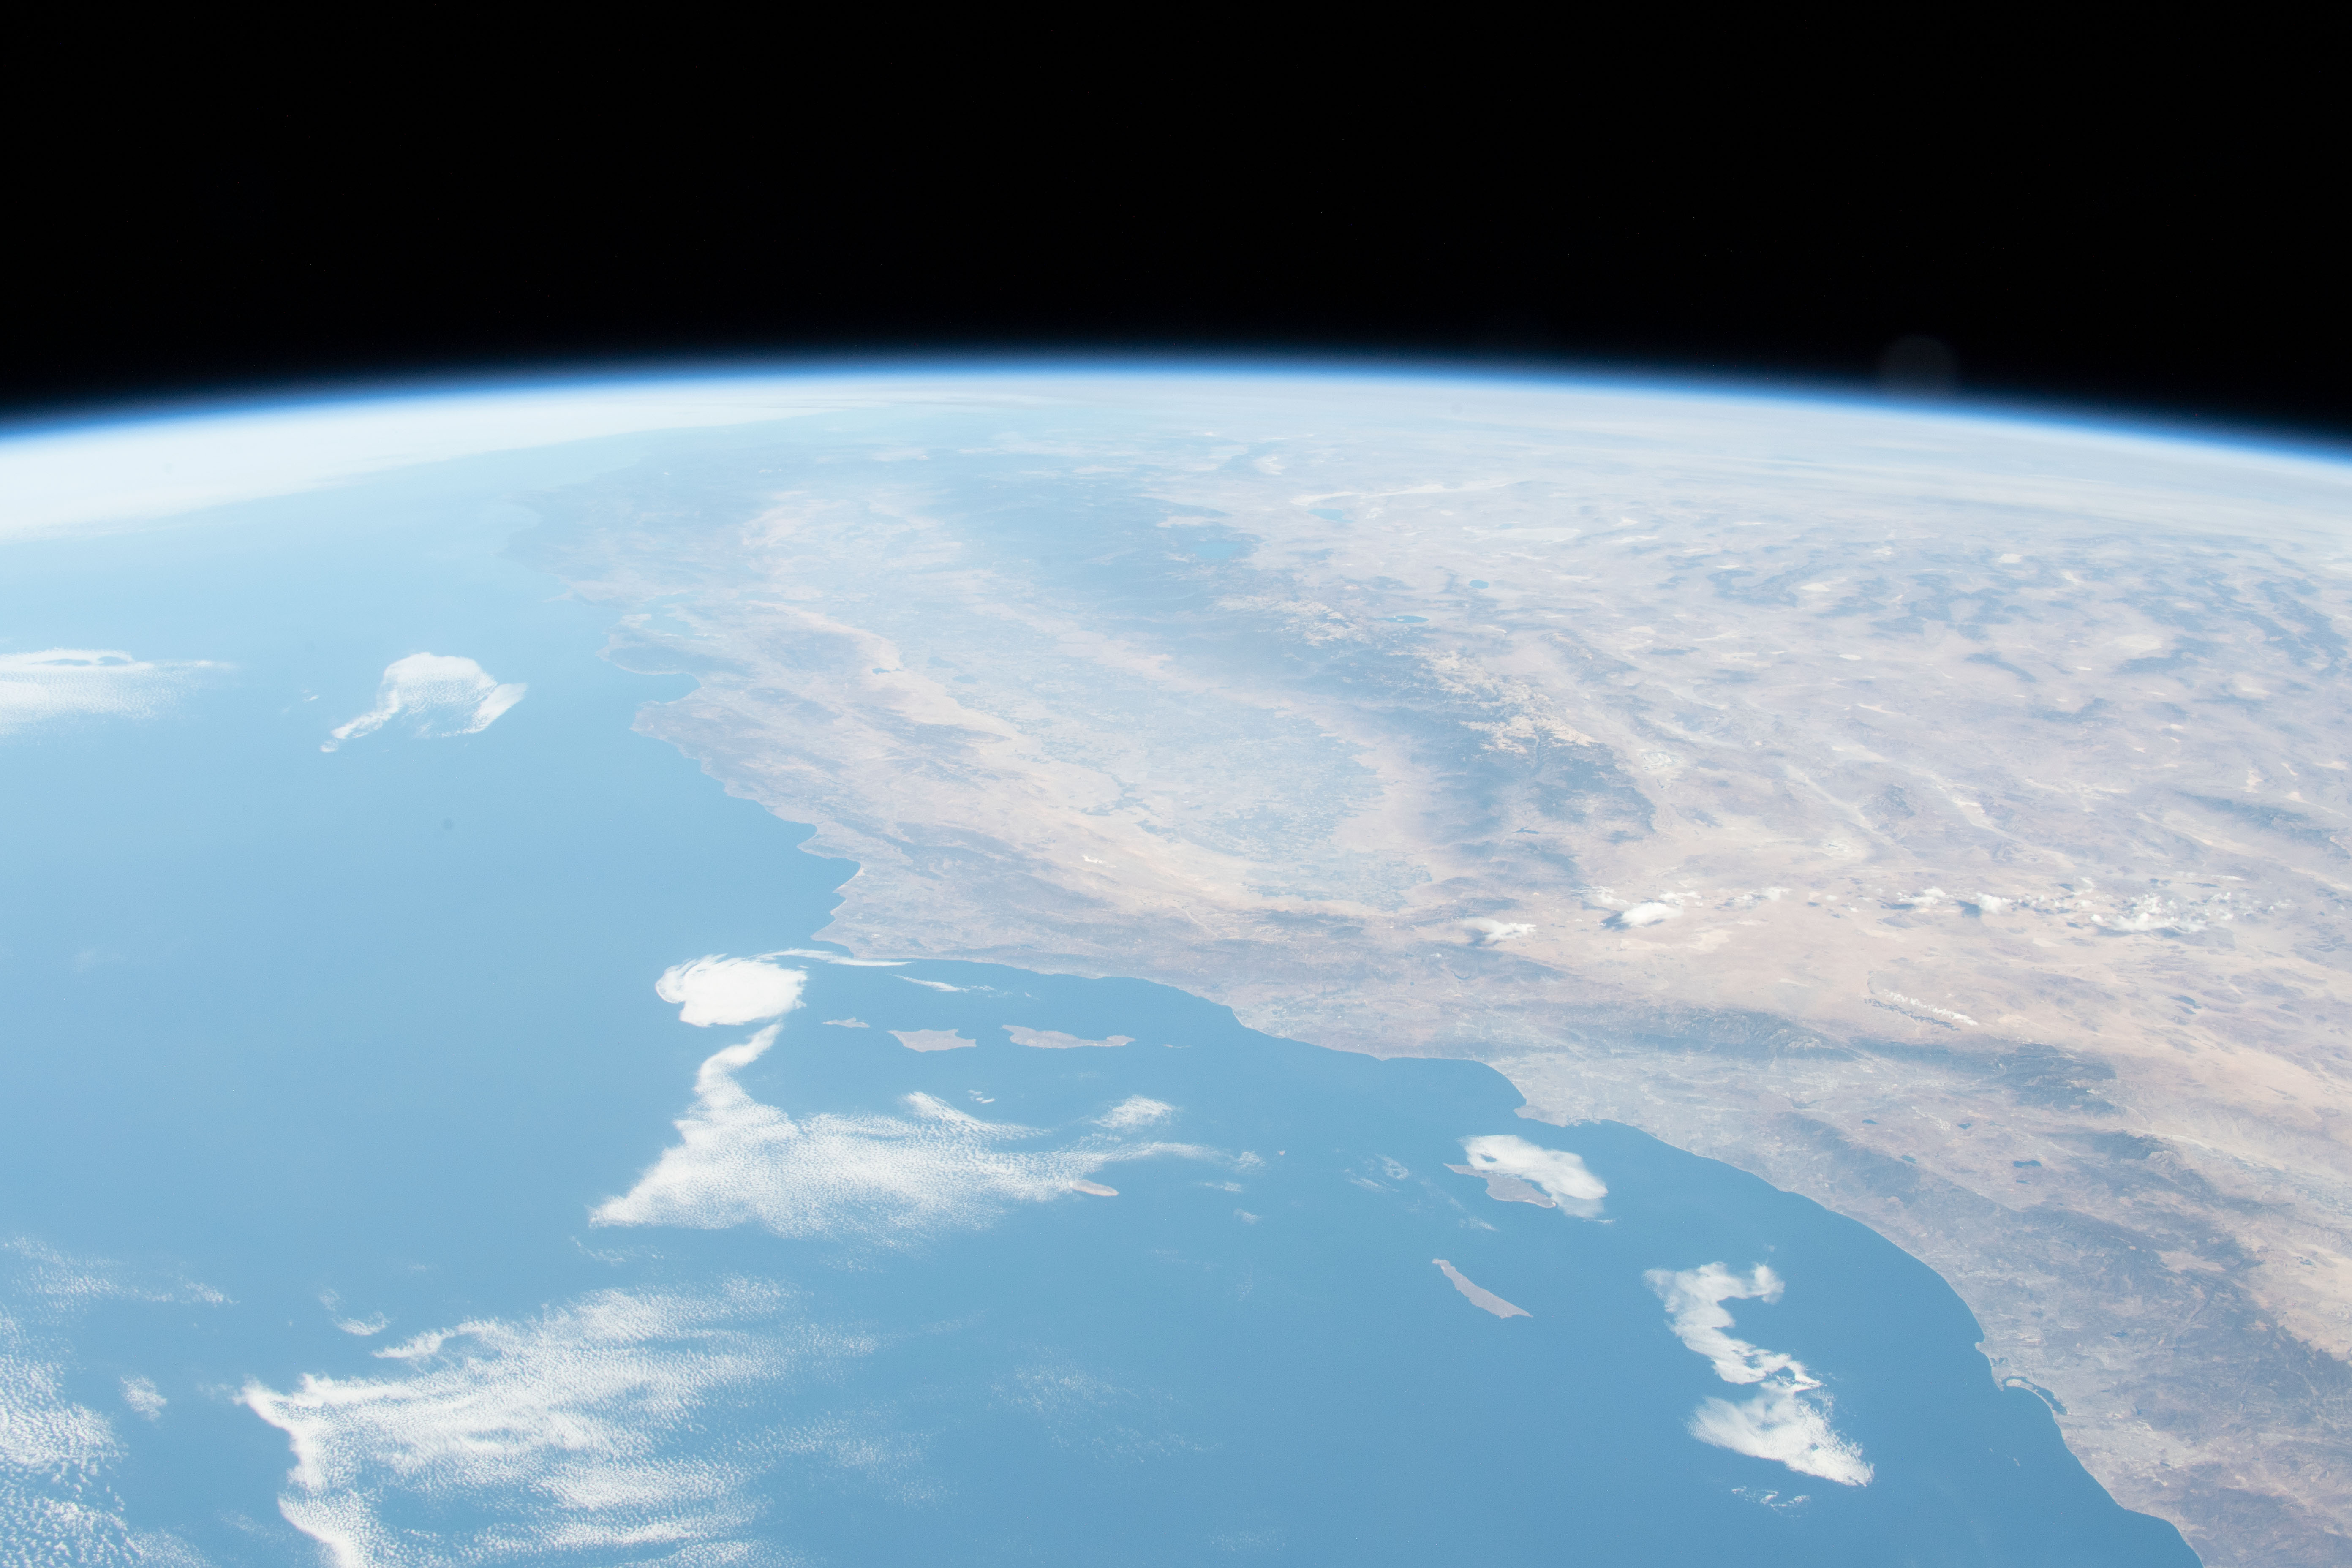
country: USA-CALIFORNIA
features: CALIFORNIA, SIERRA NEVADA
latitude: 36.0
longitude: -120.0
